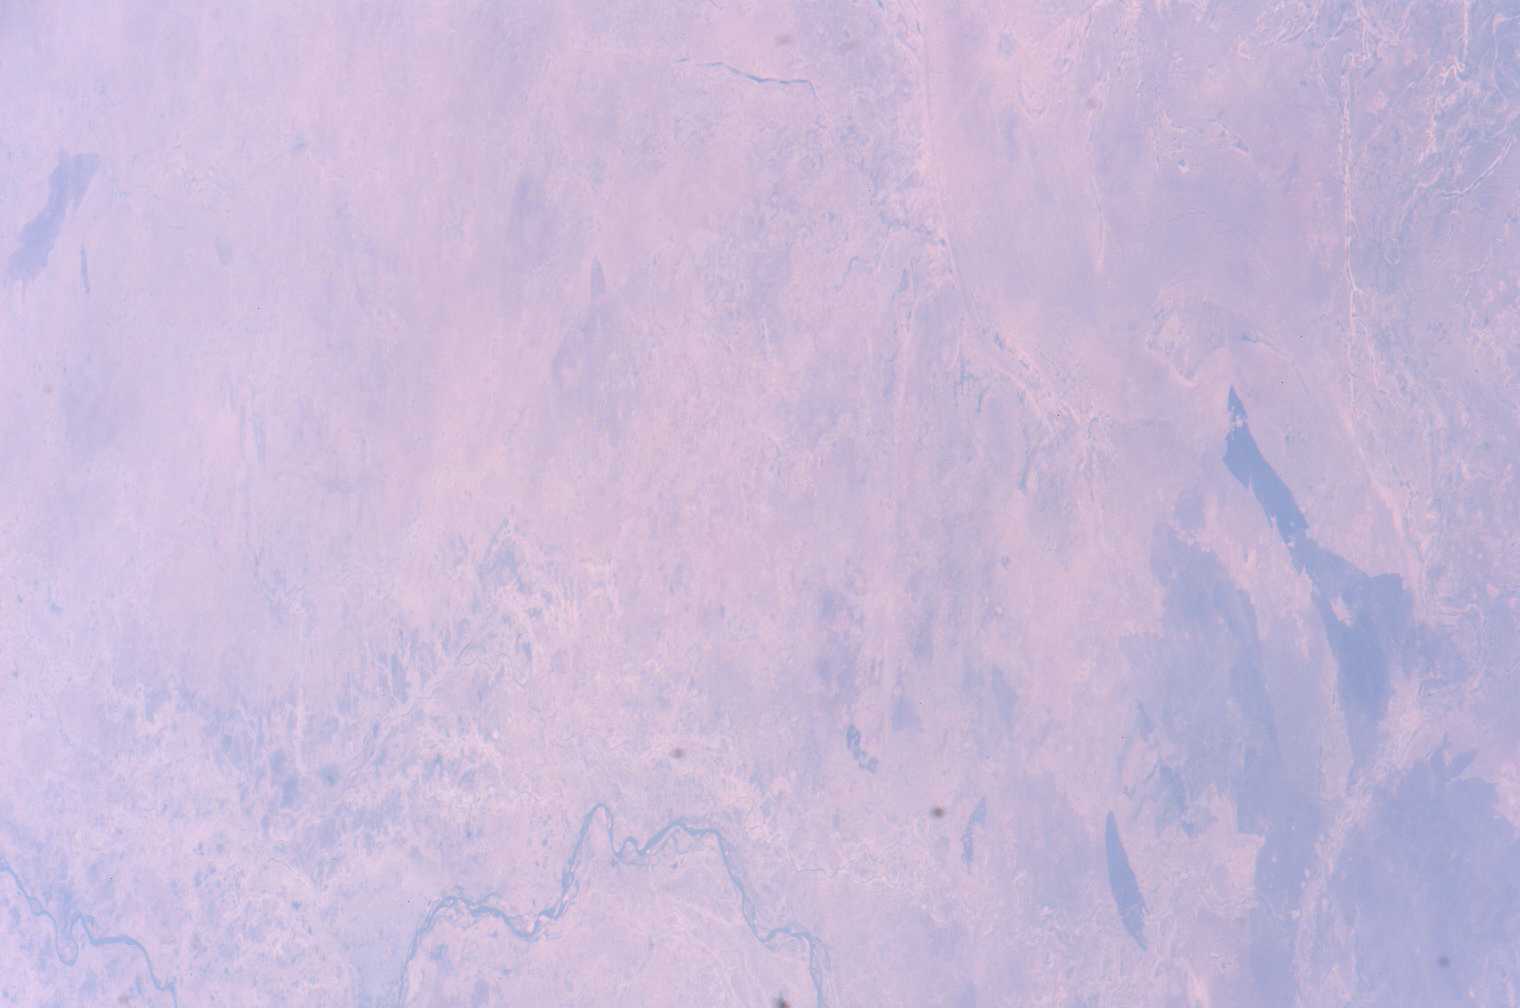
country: CHAD
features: CHARI R., RELICT SHORELINES
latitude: 12.0
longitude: 15.5
